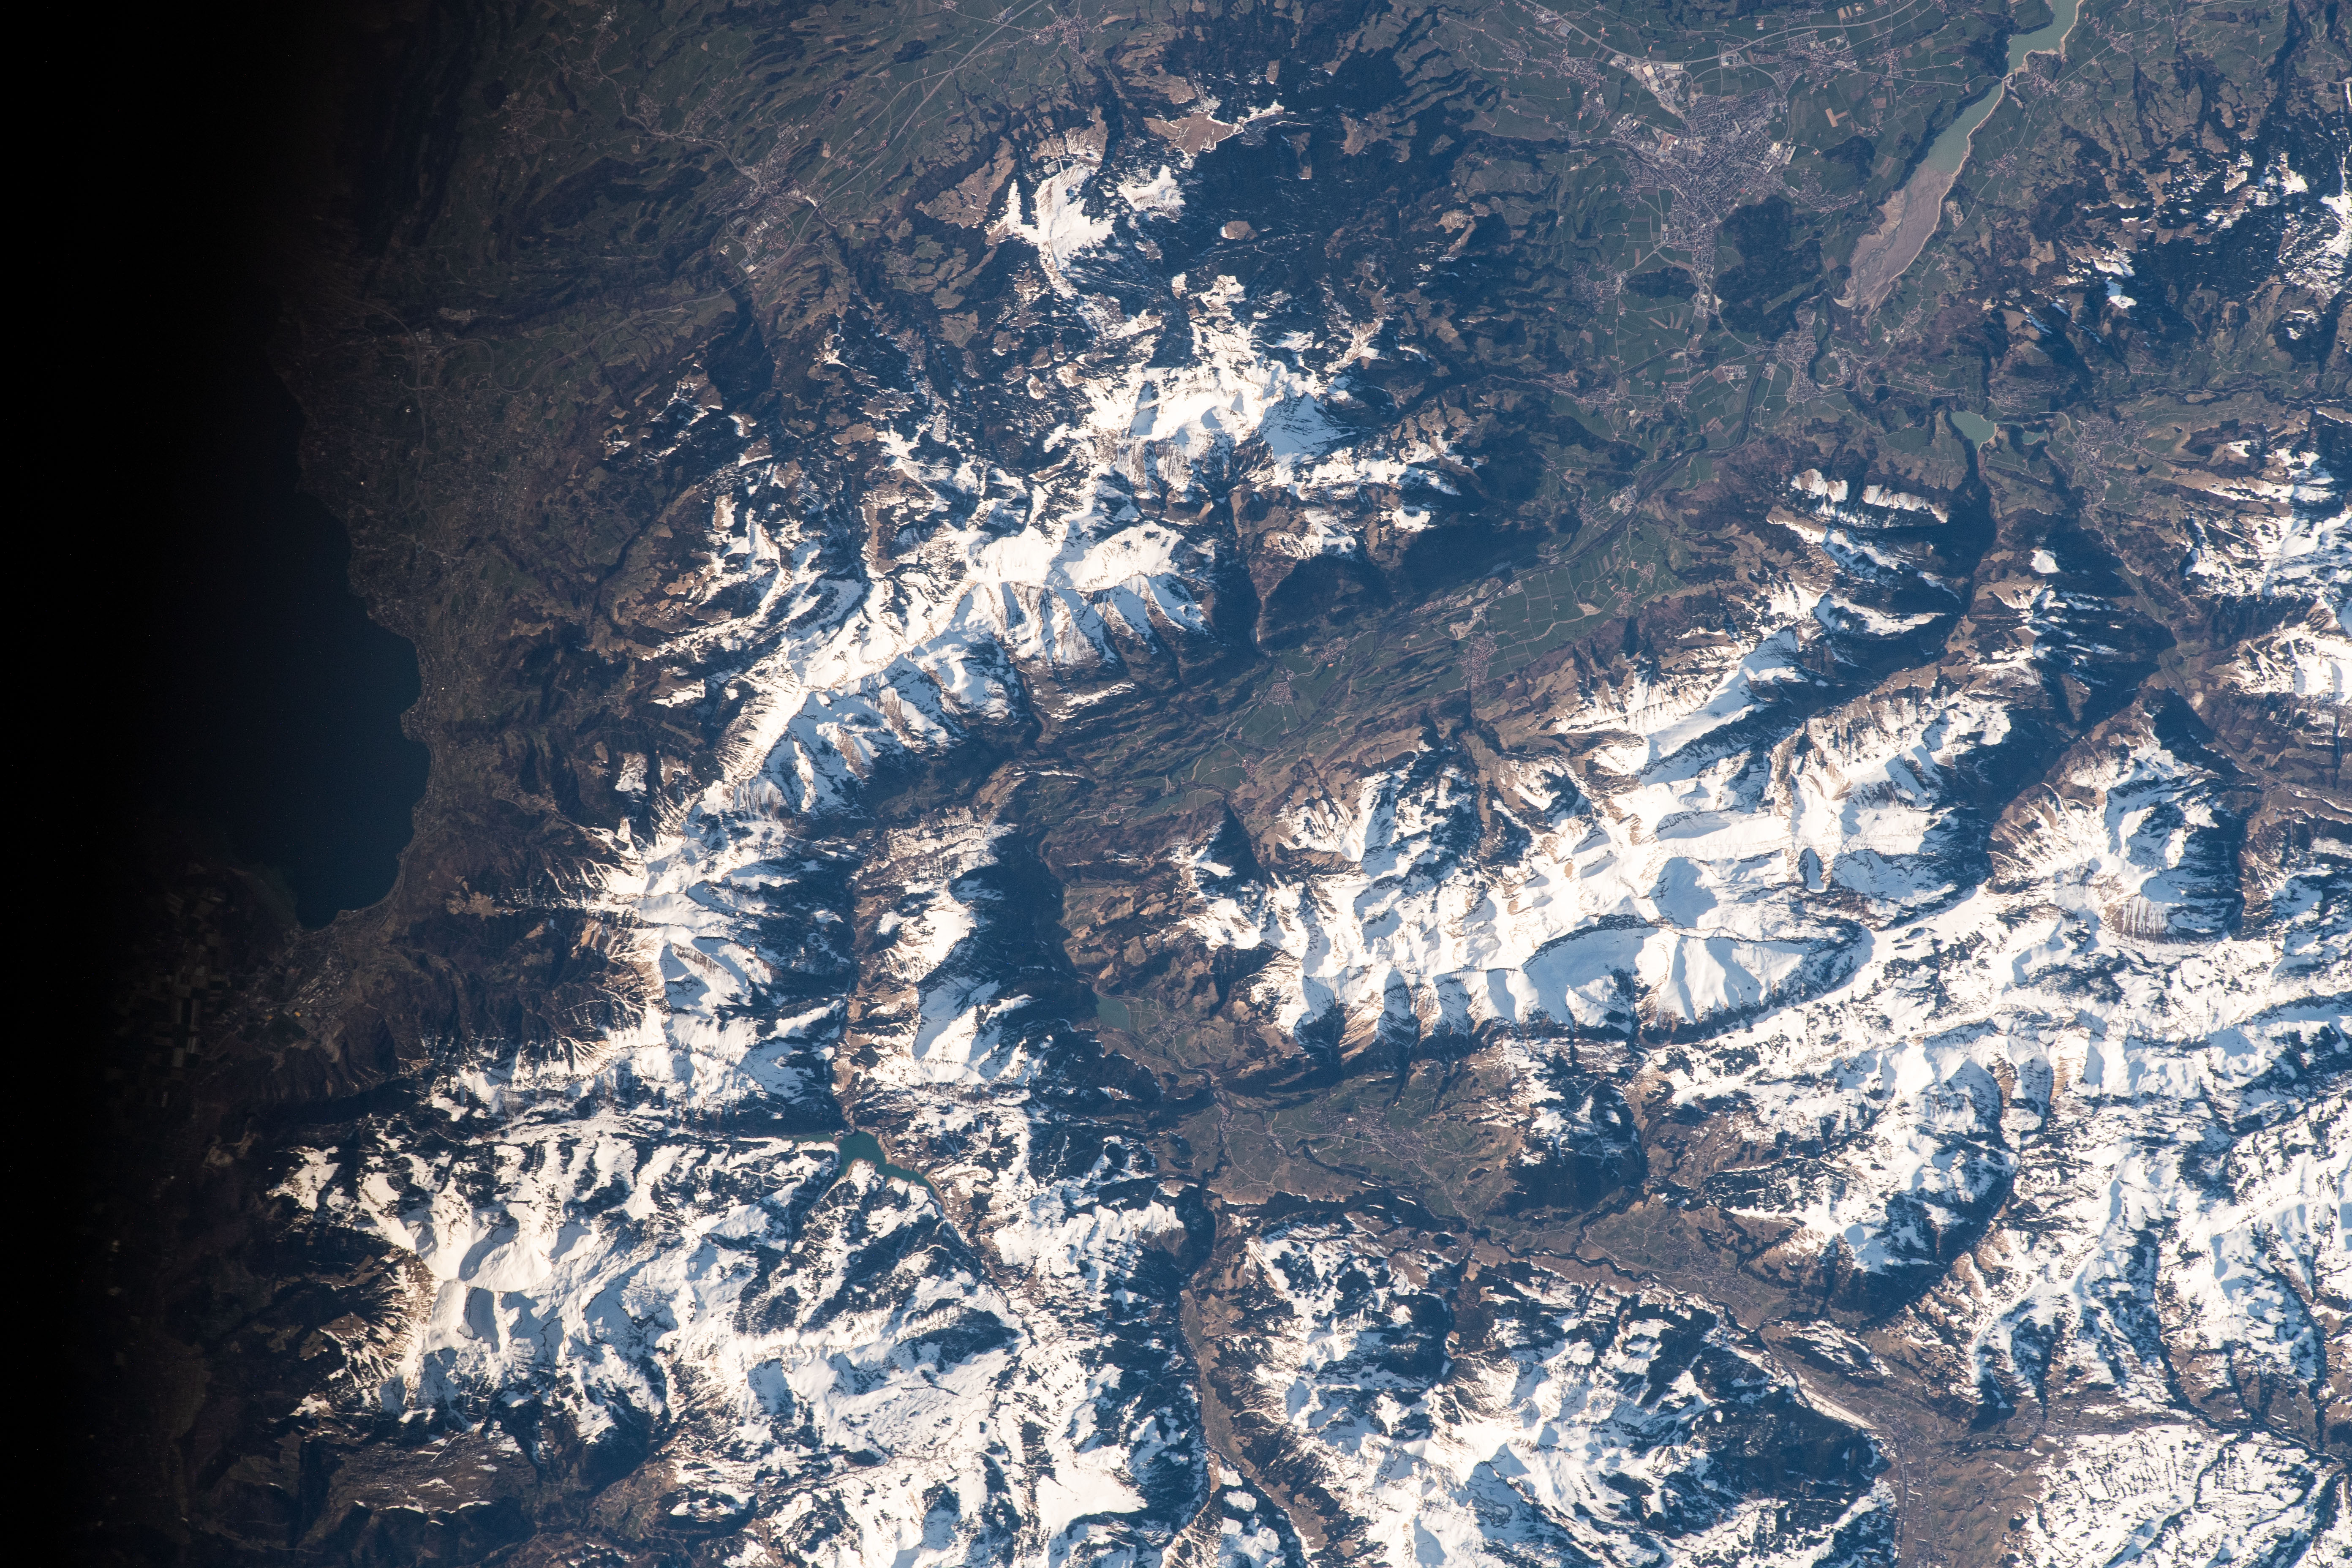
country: SWITZERLAND
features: DENT DE LYS PEAK, GUMMFLUH PEAK, TORU D'AI PEAK, LA PARA PEAK
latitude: 46.5
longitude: 7.2
